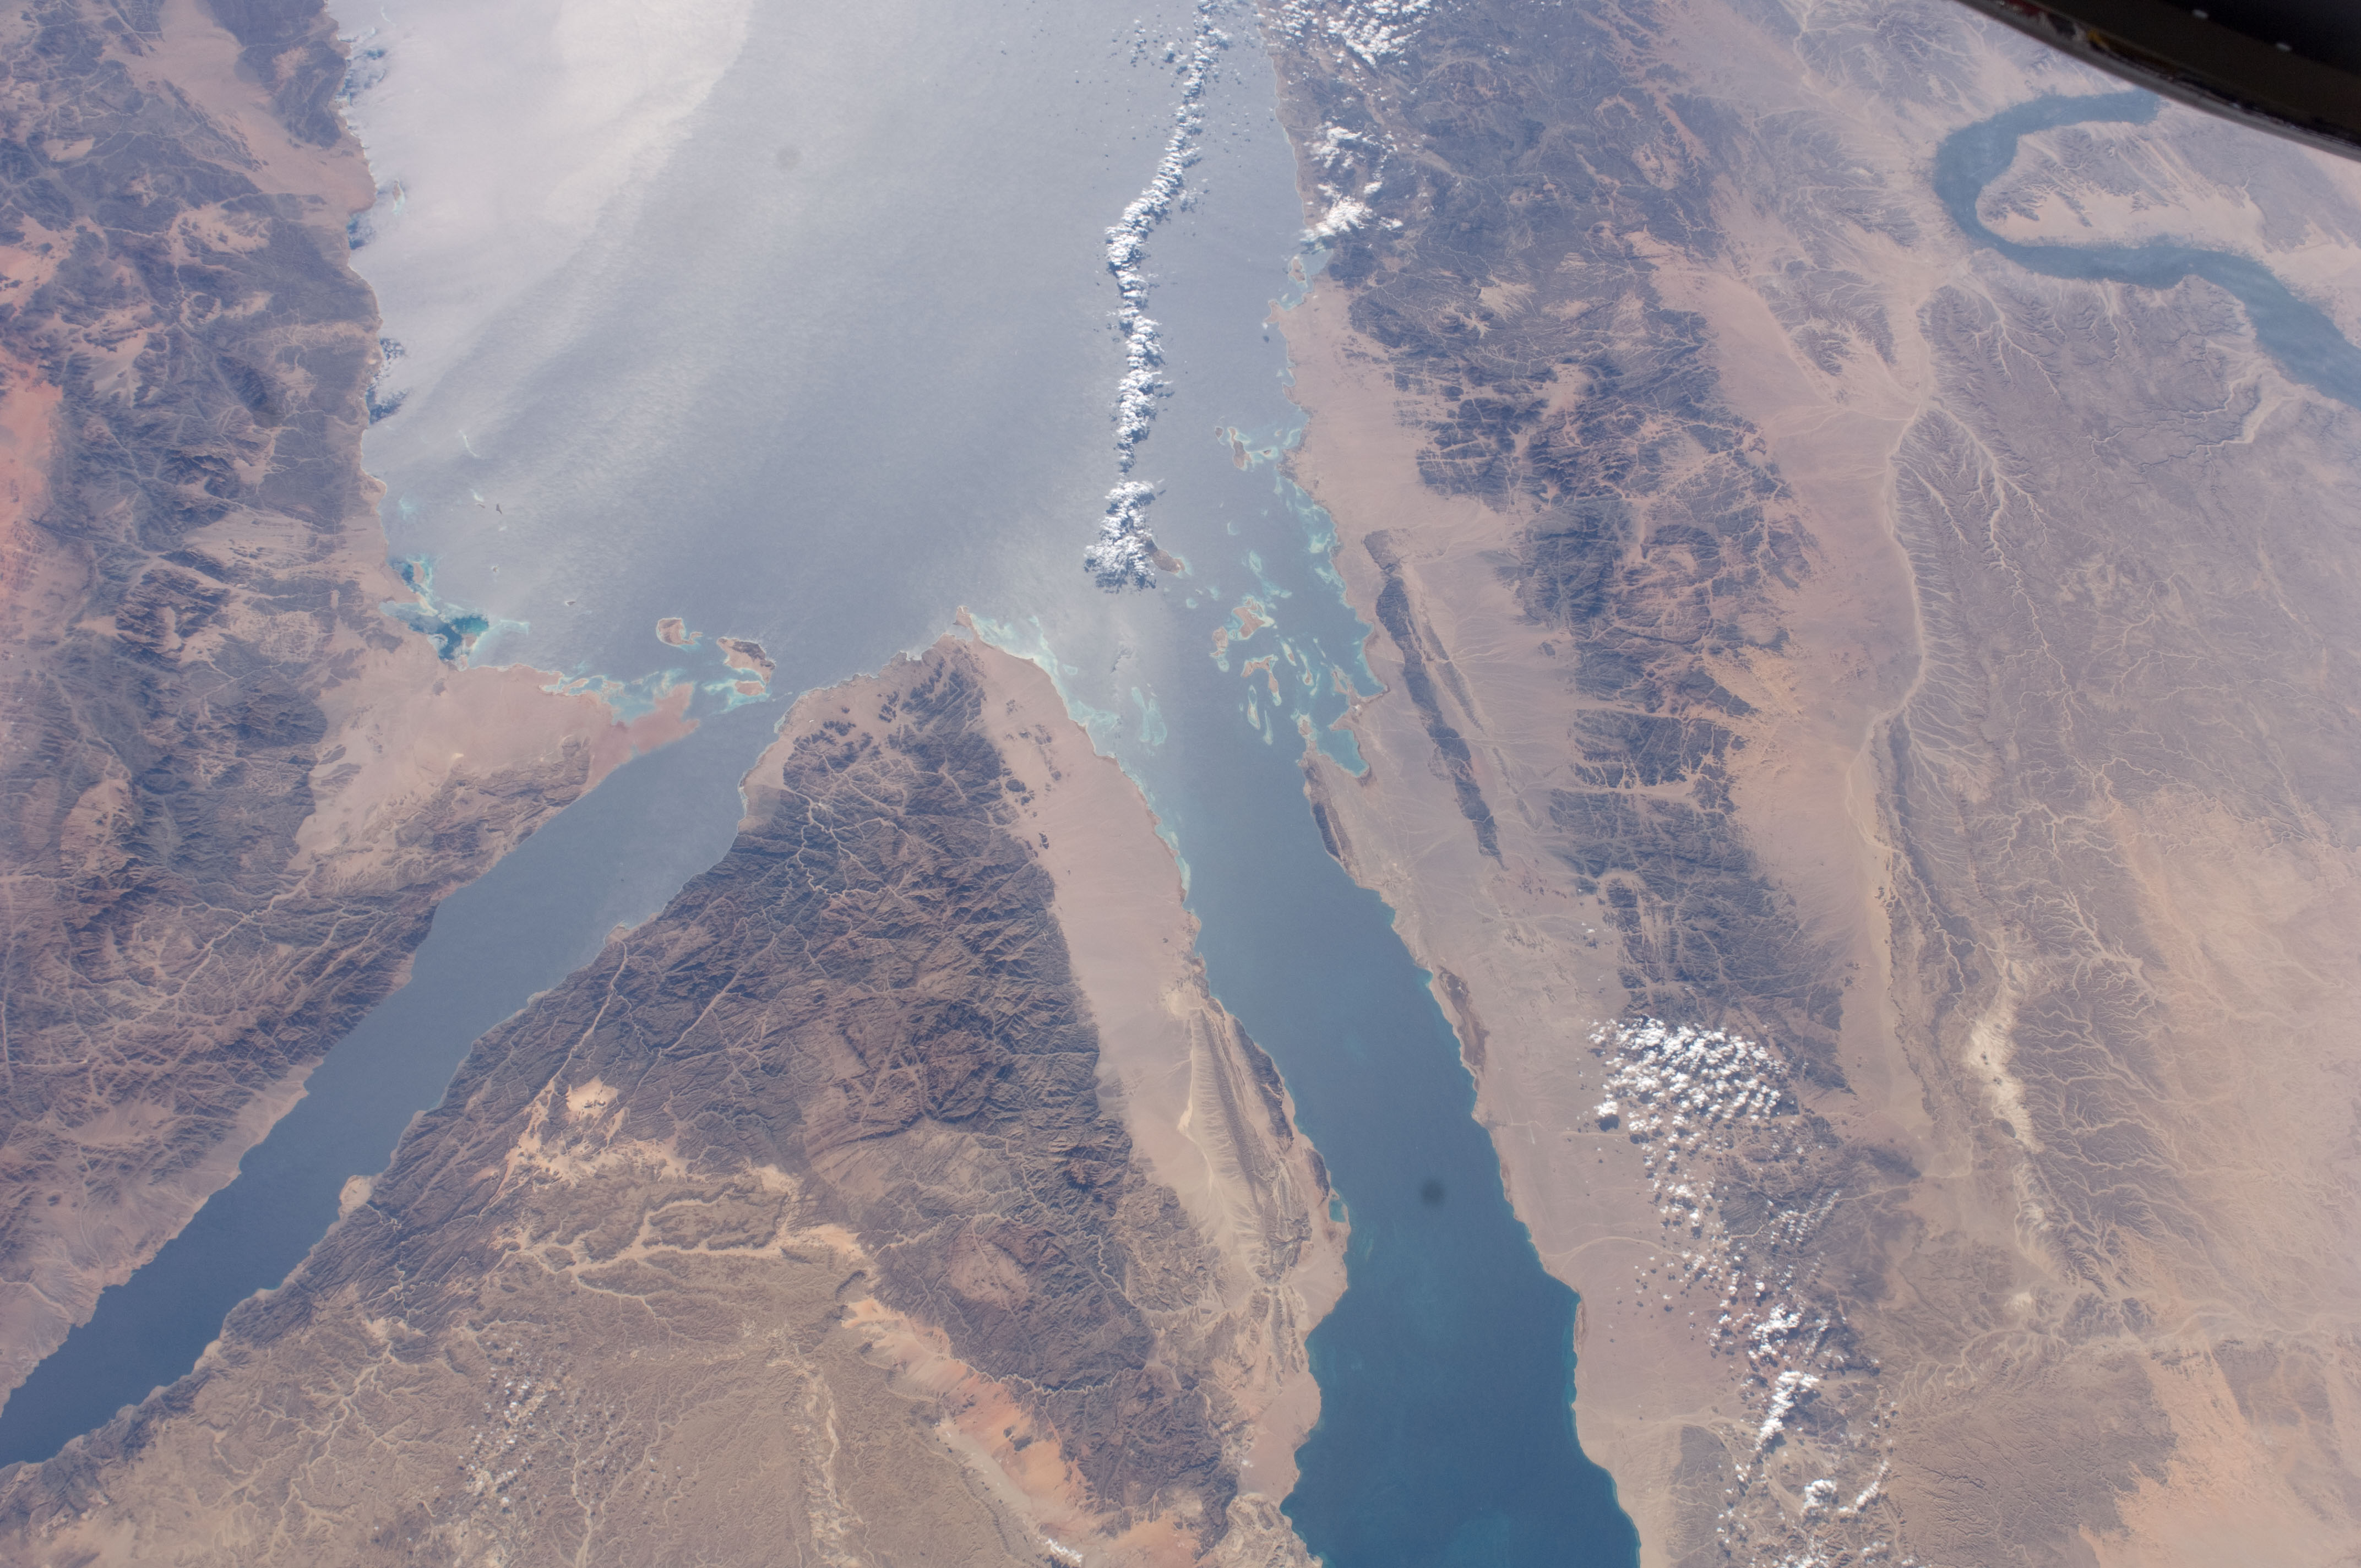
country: EGYPT
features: GULG OF SUEZ, SINAI PEN, G. OF AQABA, NW. RED S., GLINT, EASTERN DESERT
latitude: 28.0
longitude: 34.0
